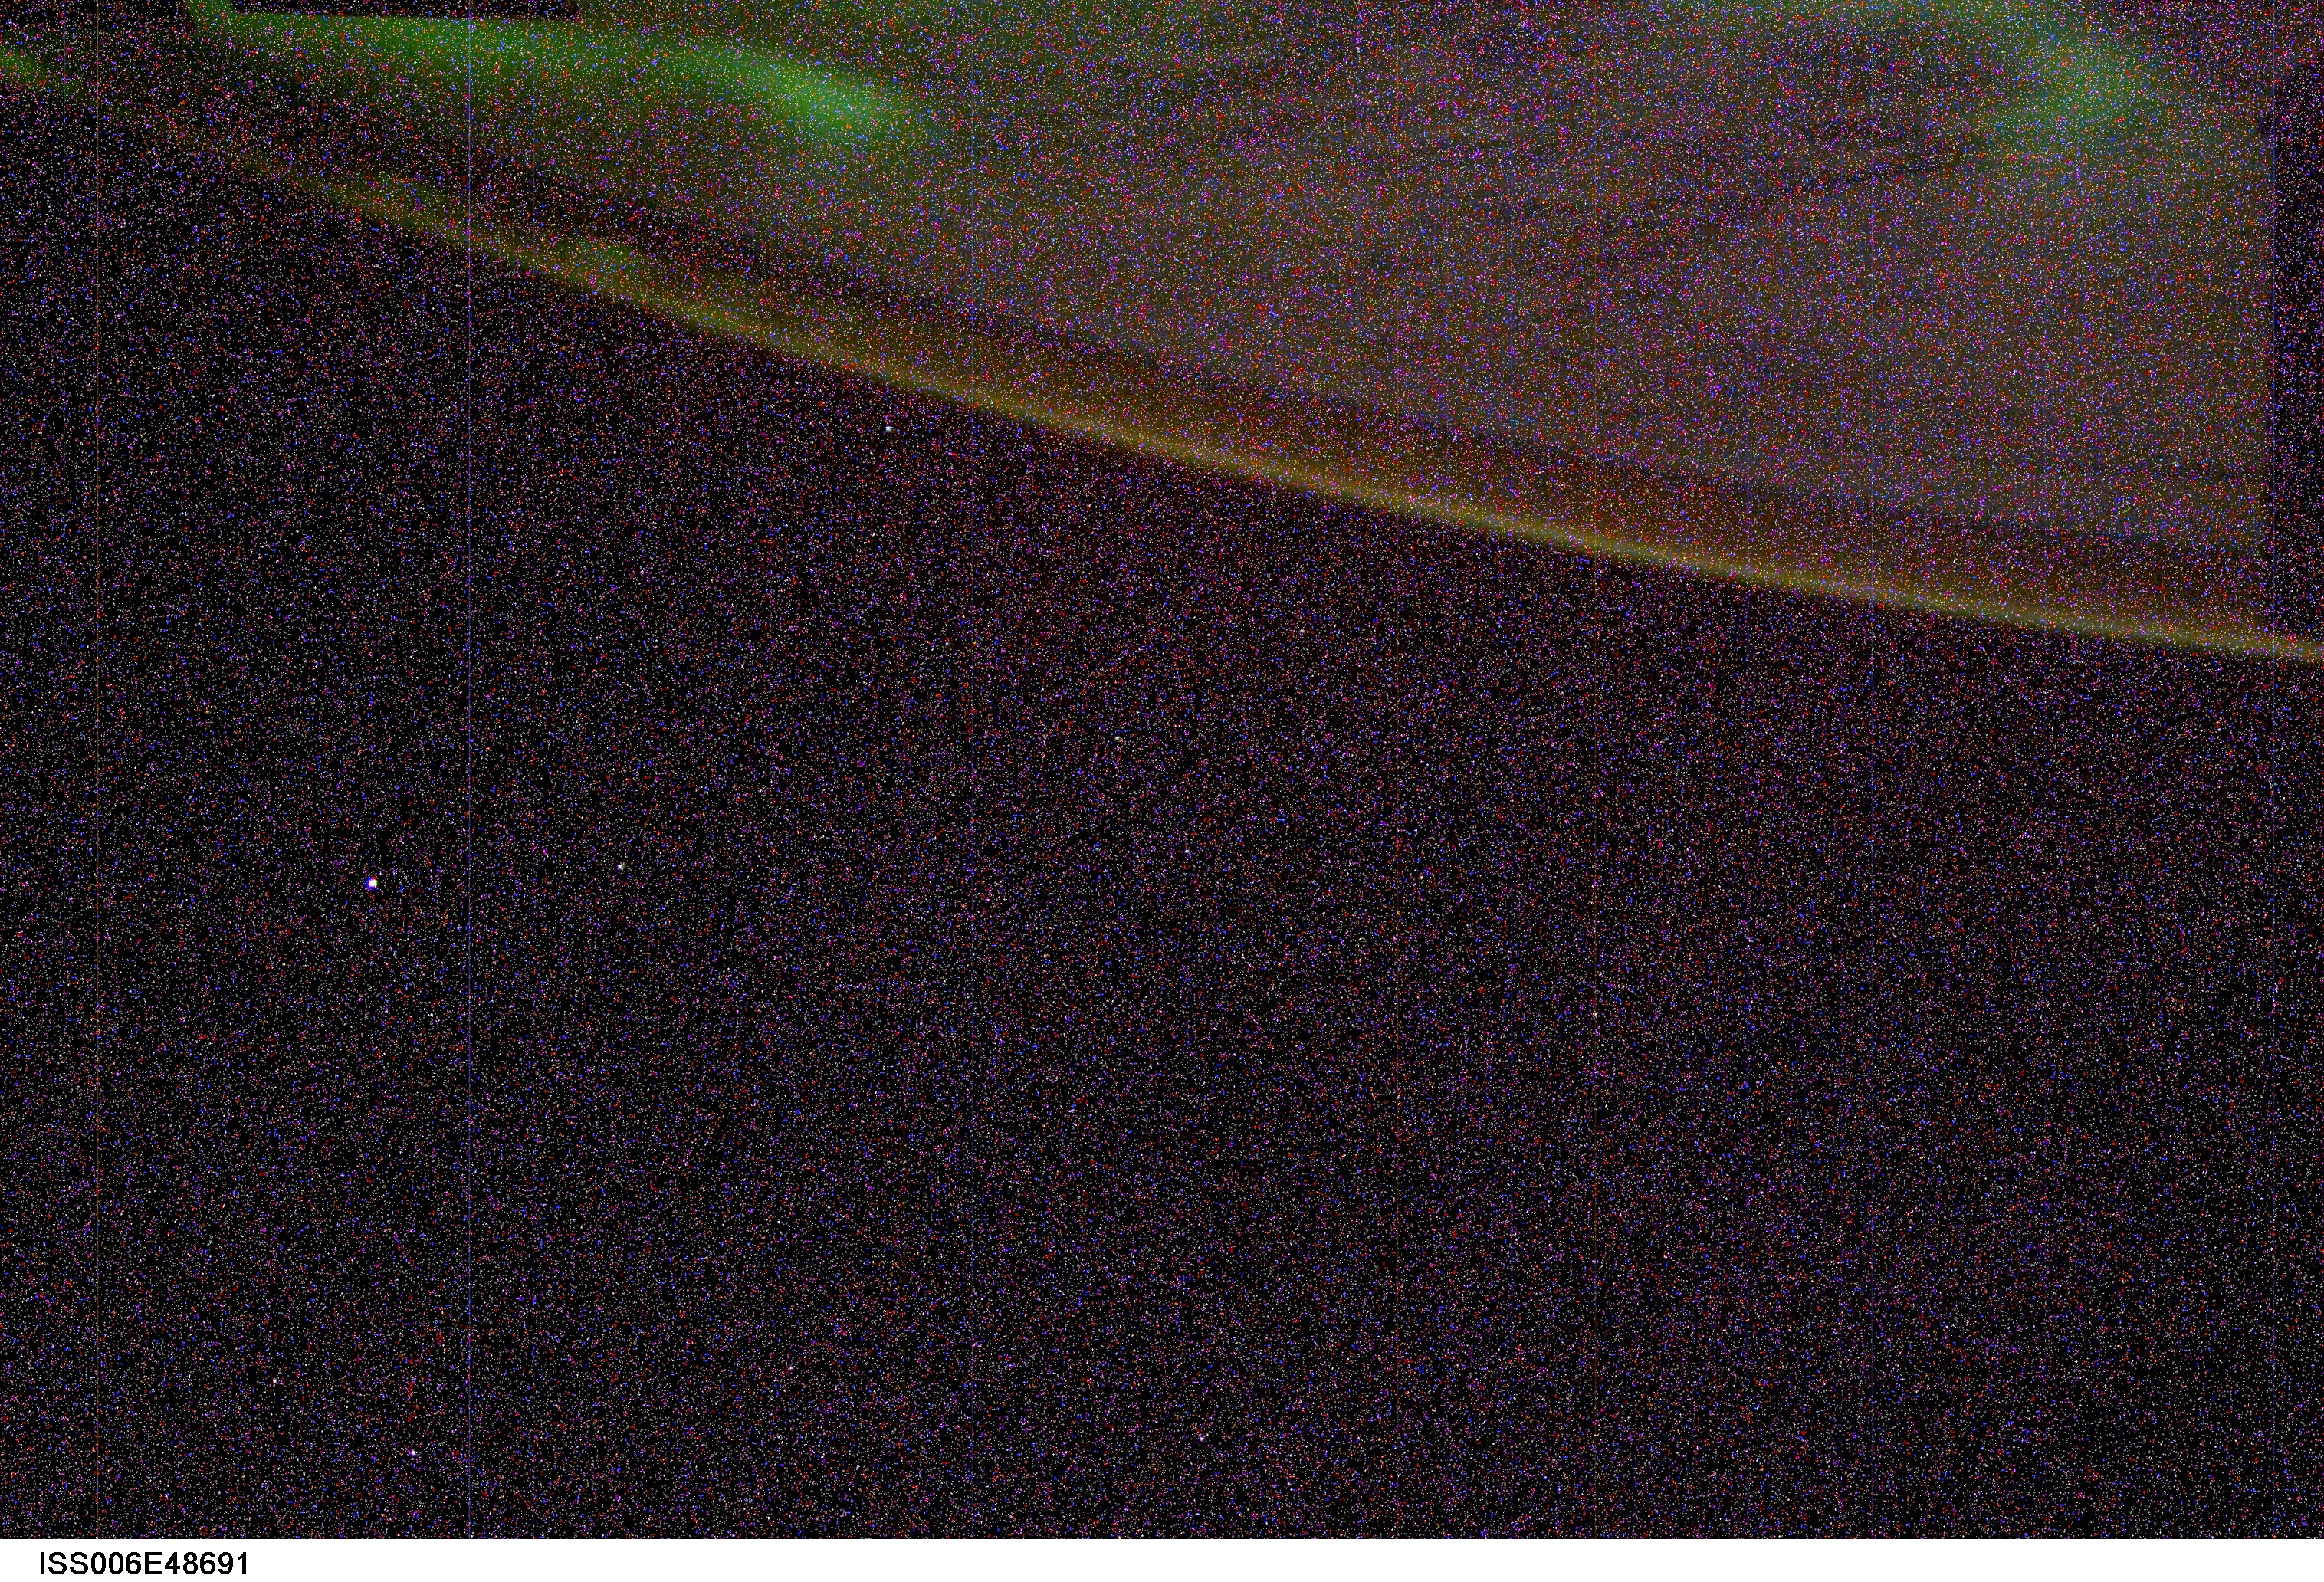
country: AURORA
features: AURORA AUSTRALIS, STARS
